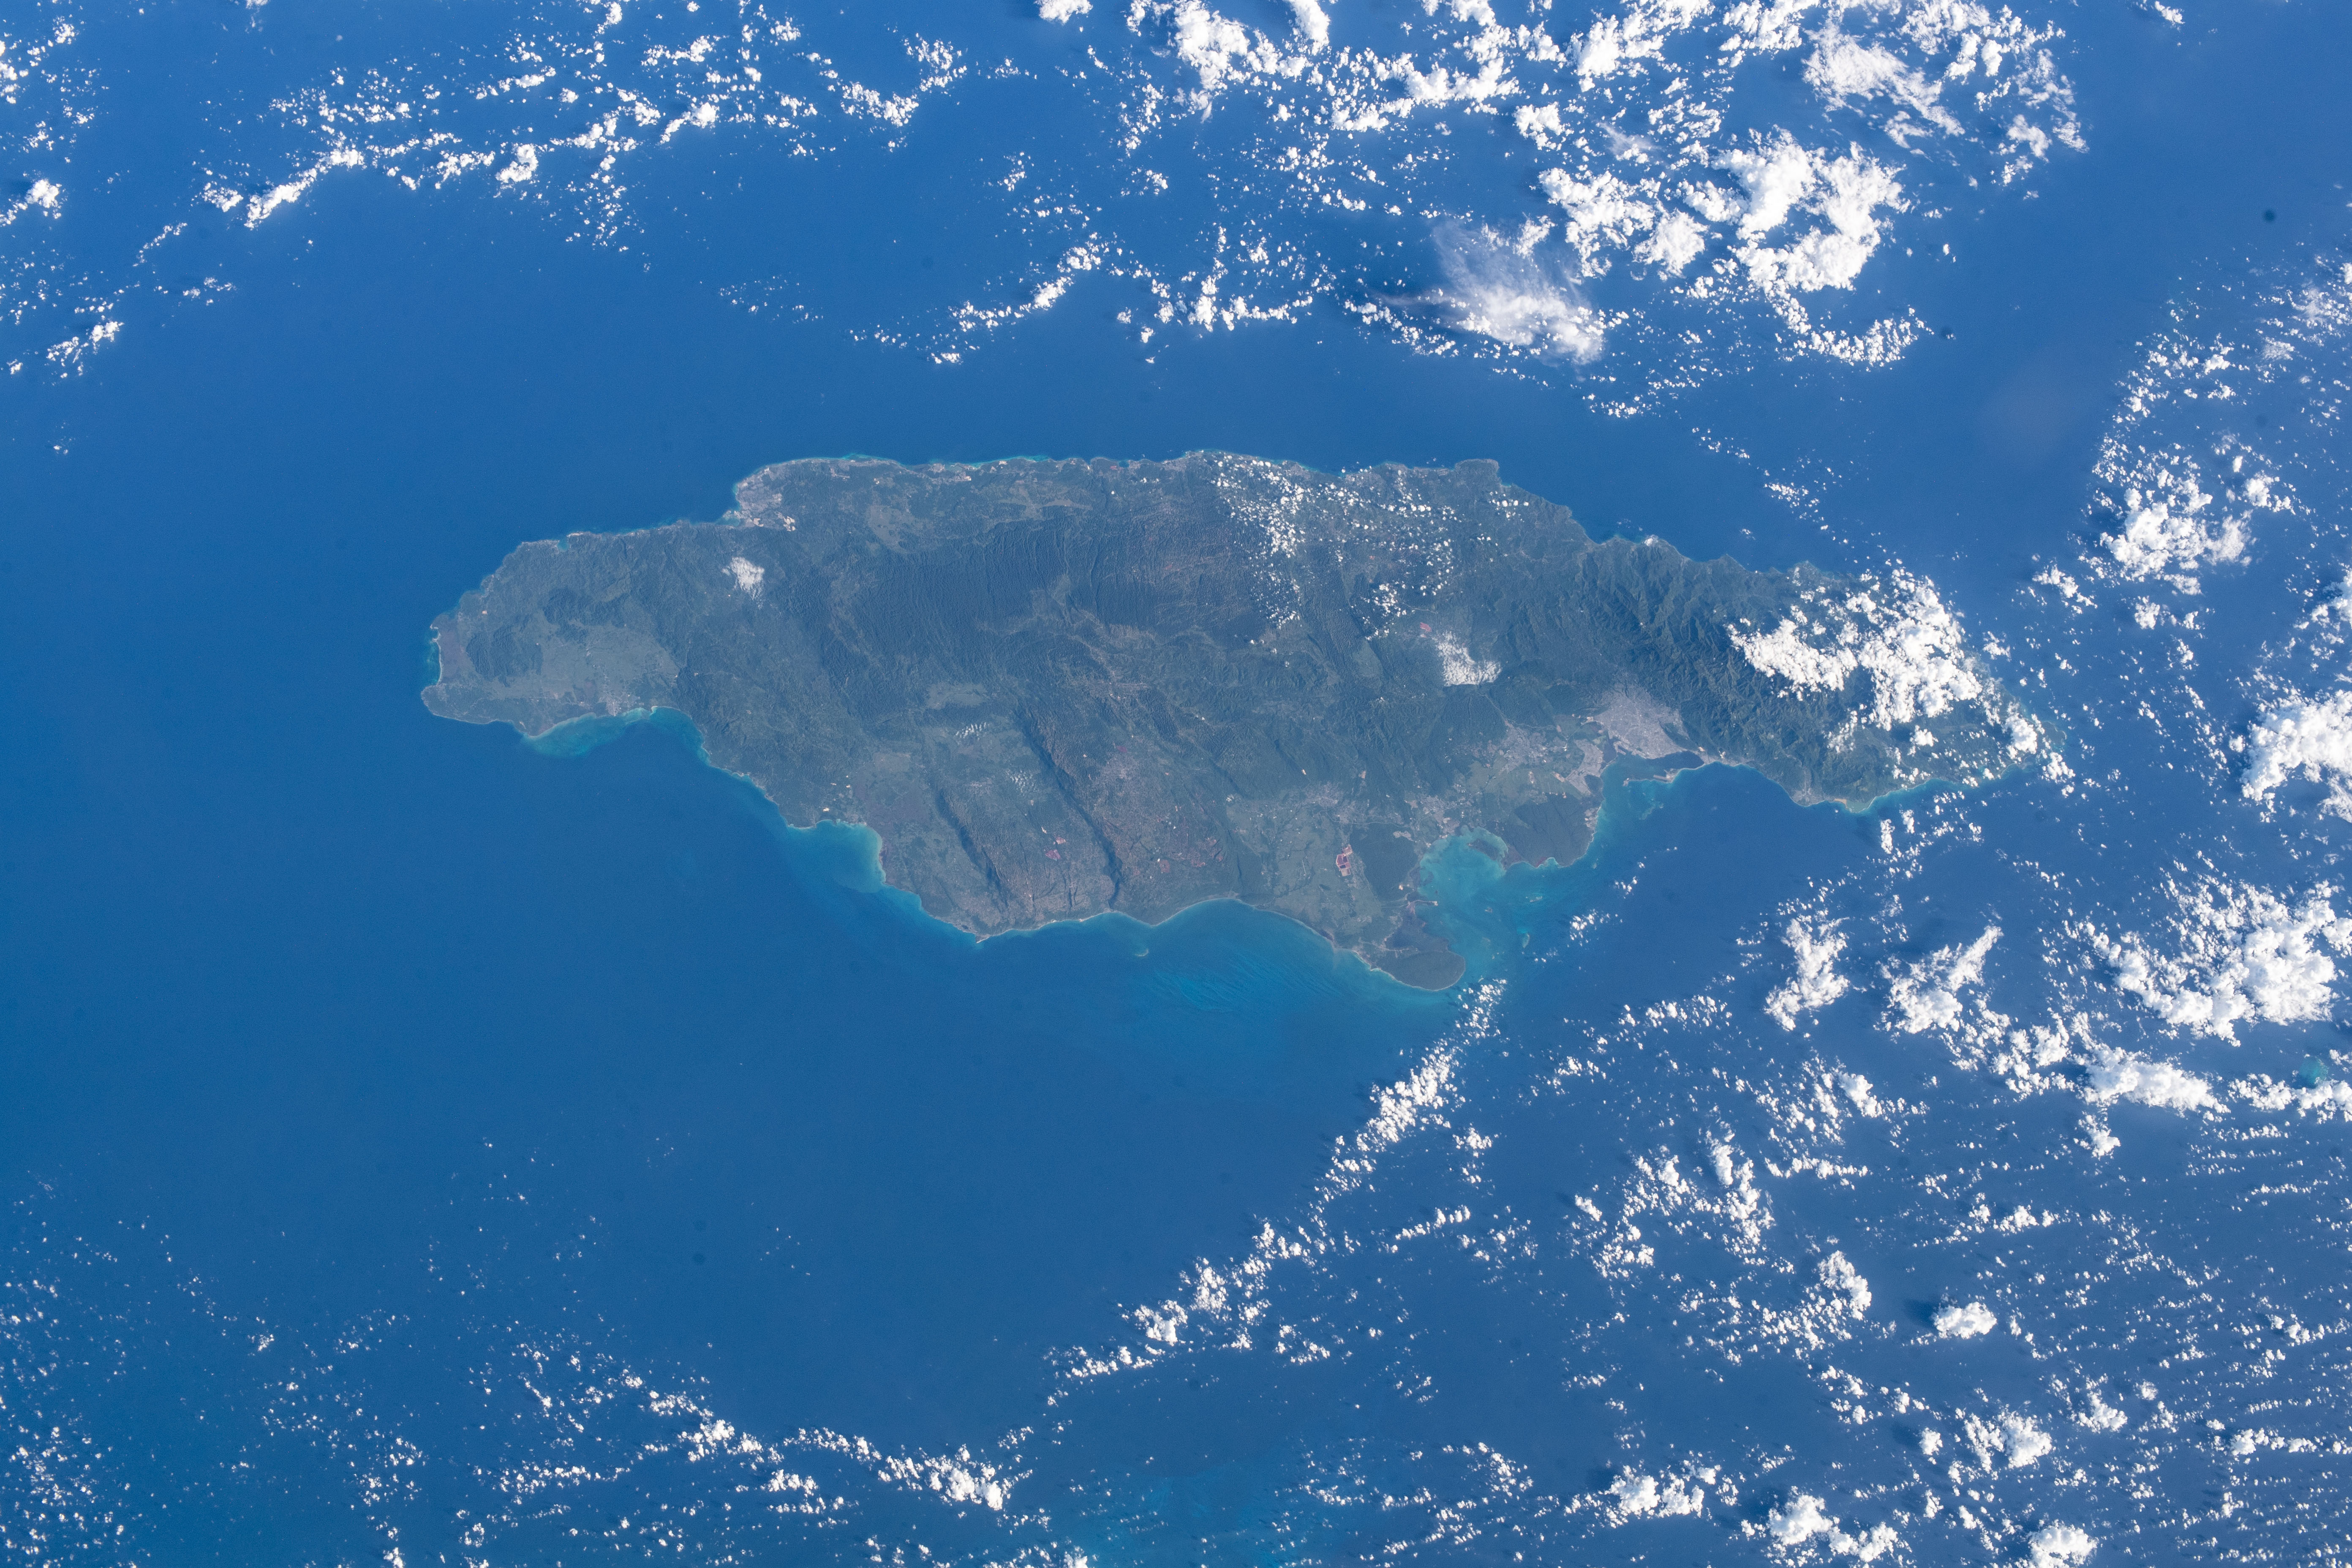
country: JAMAICA
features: JAMAICA
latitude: 18.0
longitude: -77.0
